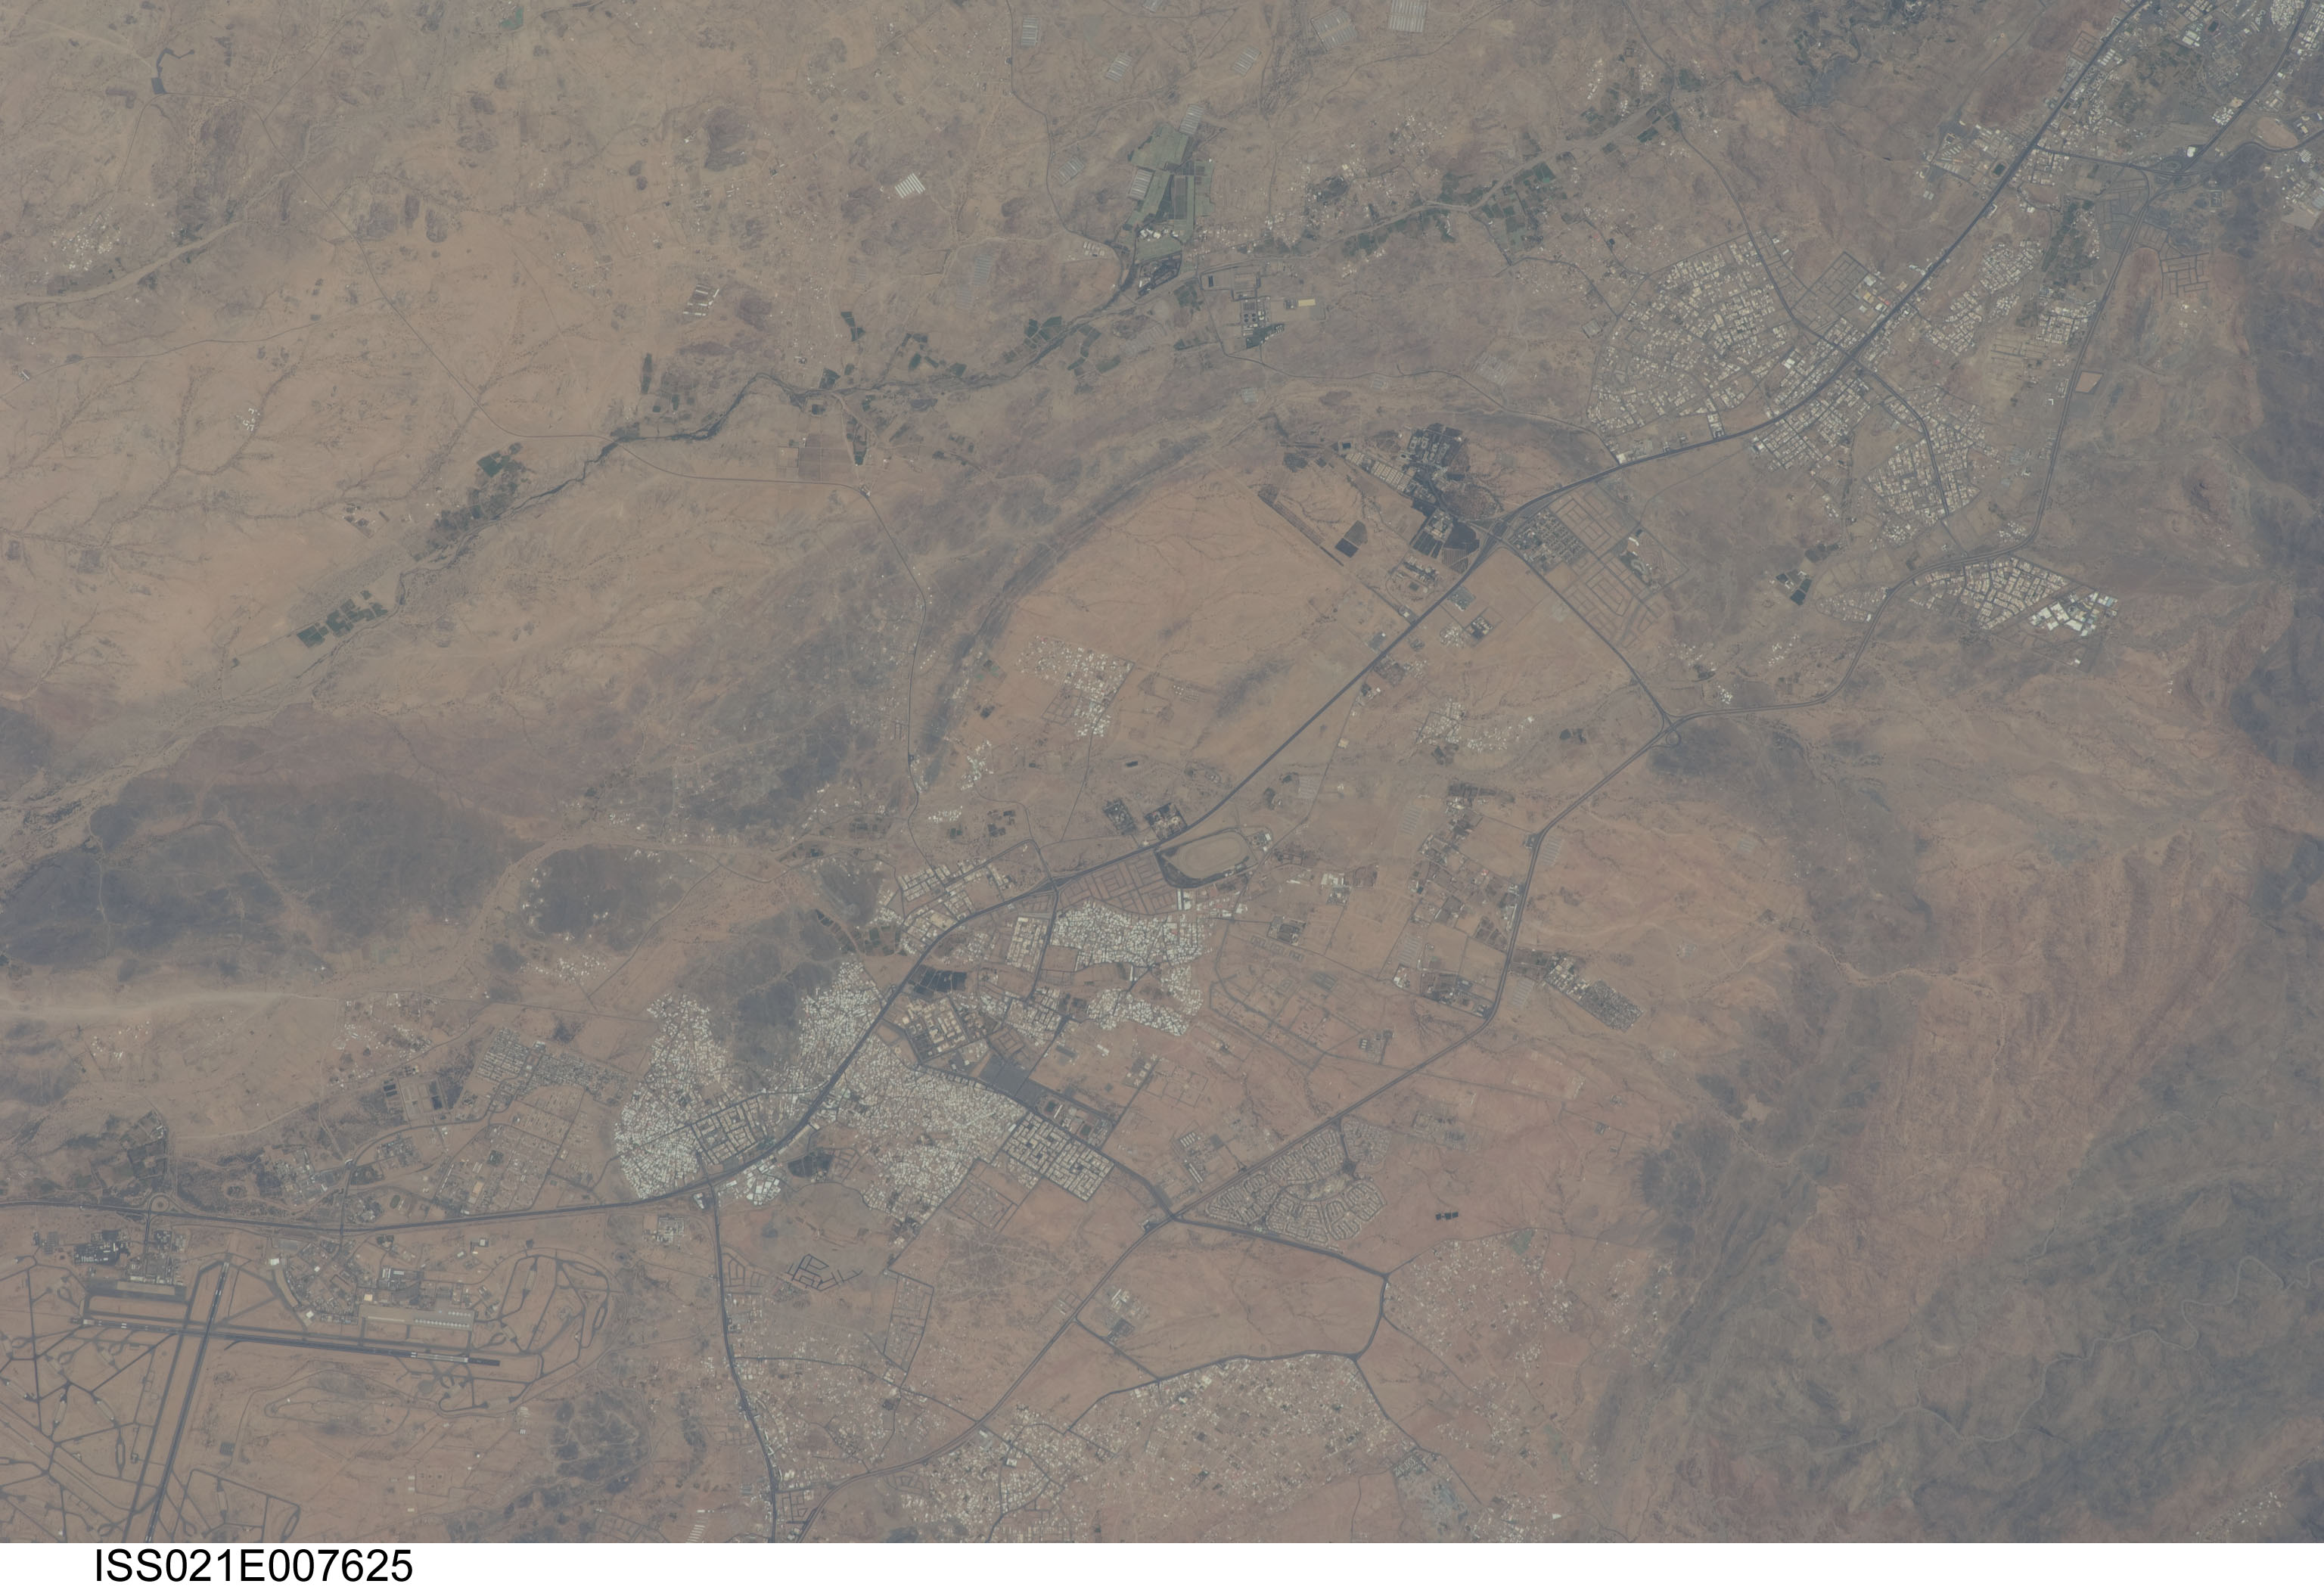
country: SAUDI ARABIA
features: TAIF,AL SHARAFIAH,AS SAIL ROAD,TAIF UNIVERSITY,KING KHALID EQUESTRIAN SQUARE
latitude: 21.4
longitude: 40.5
